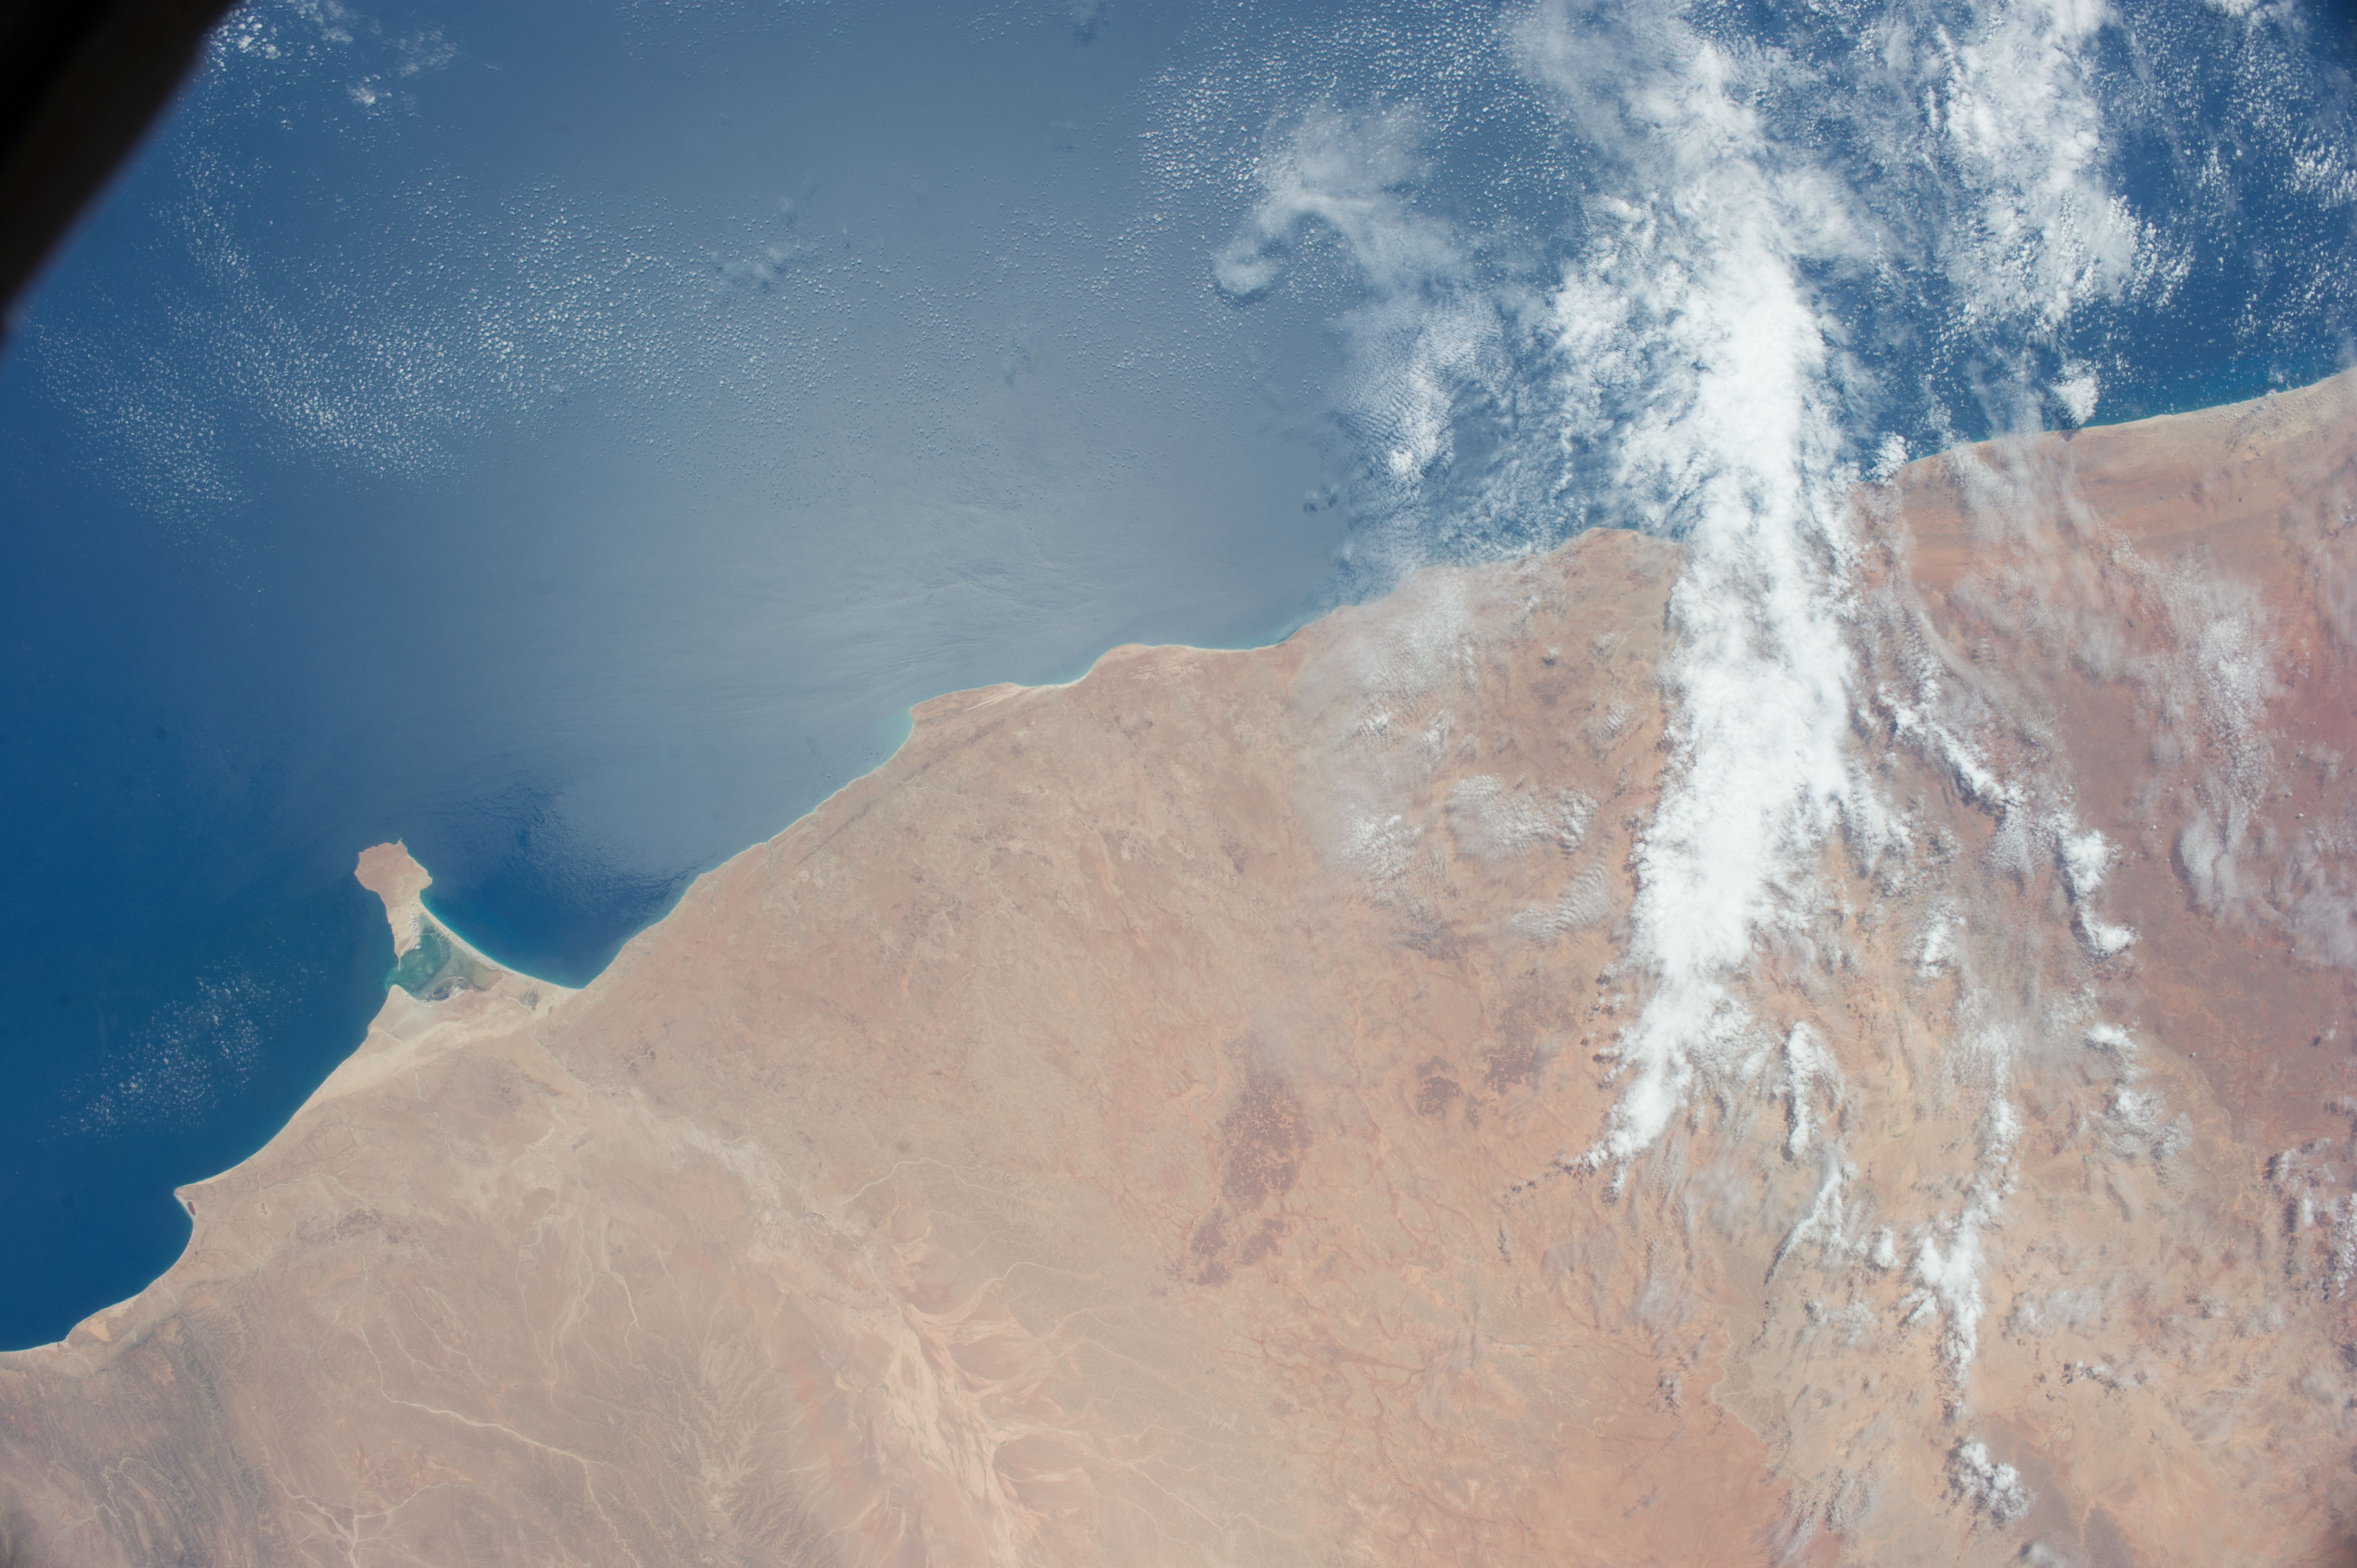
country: SOMALIA
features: CAPE HAFUN, DESERT, SOMALIA, COASTLINE
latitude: 9.3
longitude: 50.4
